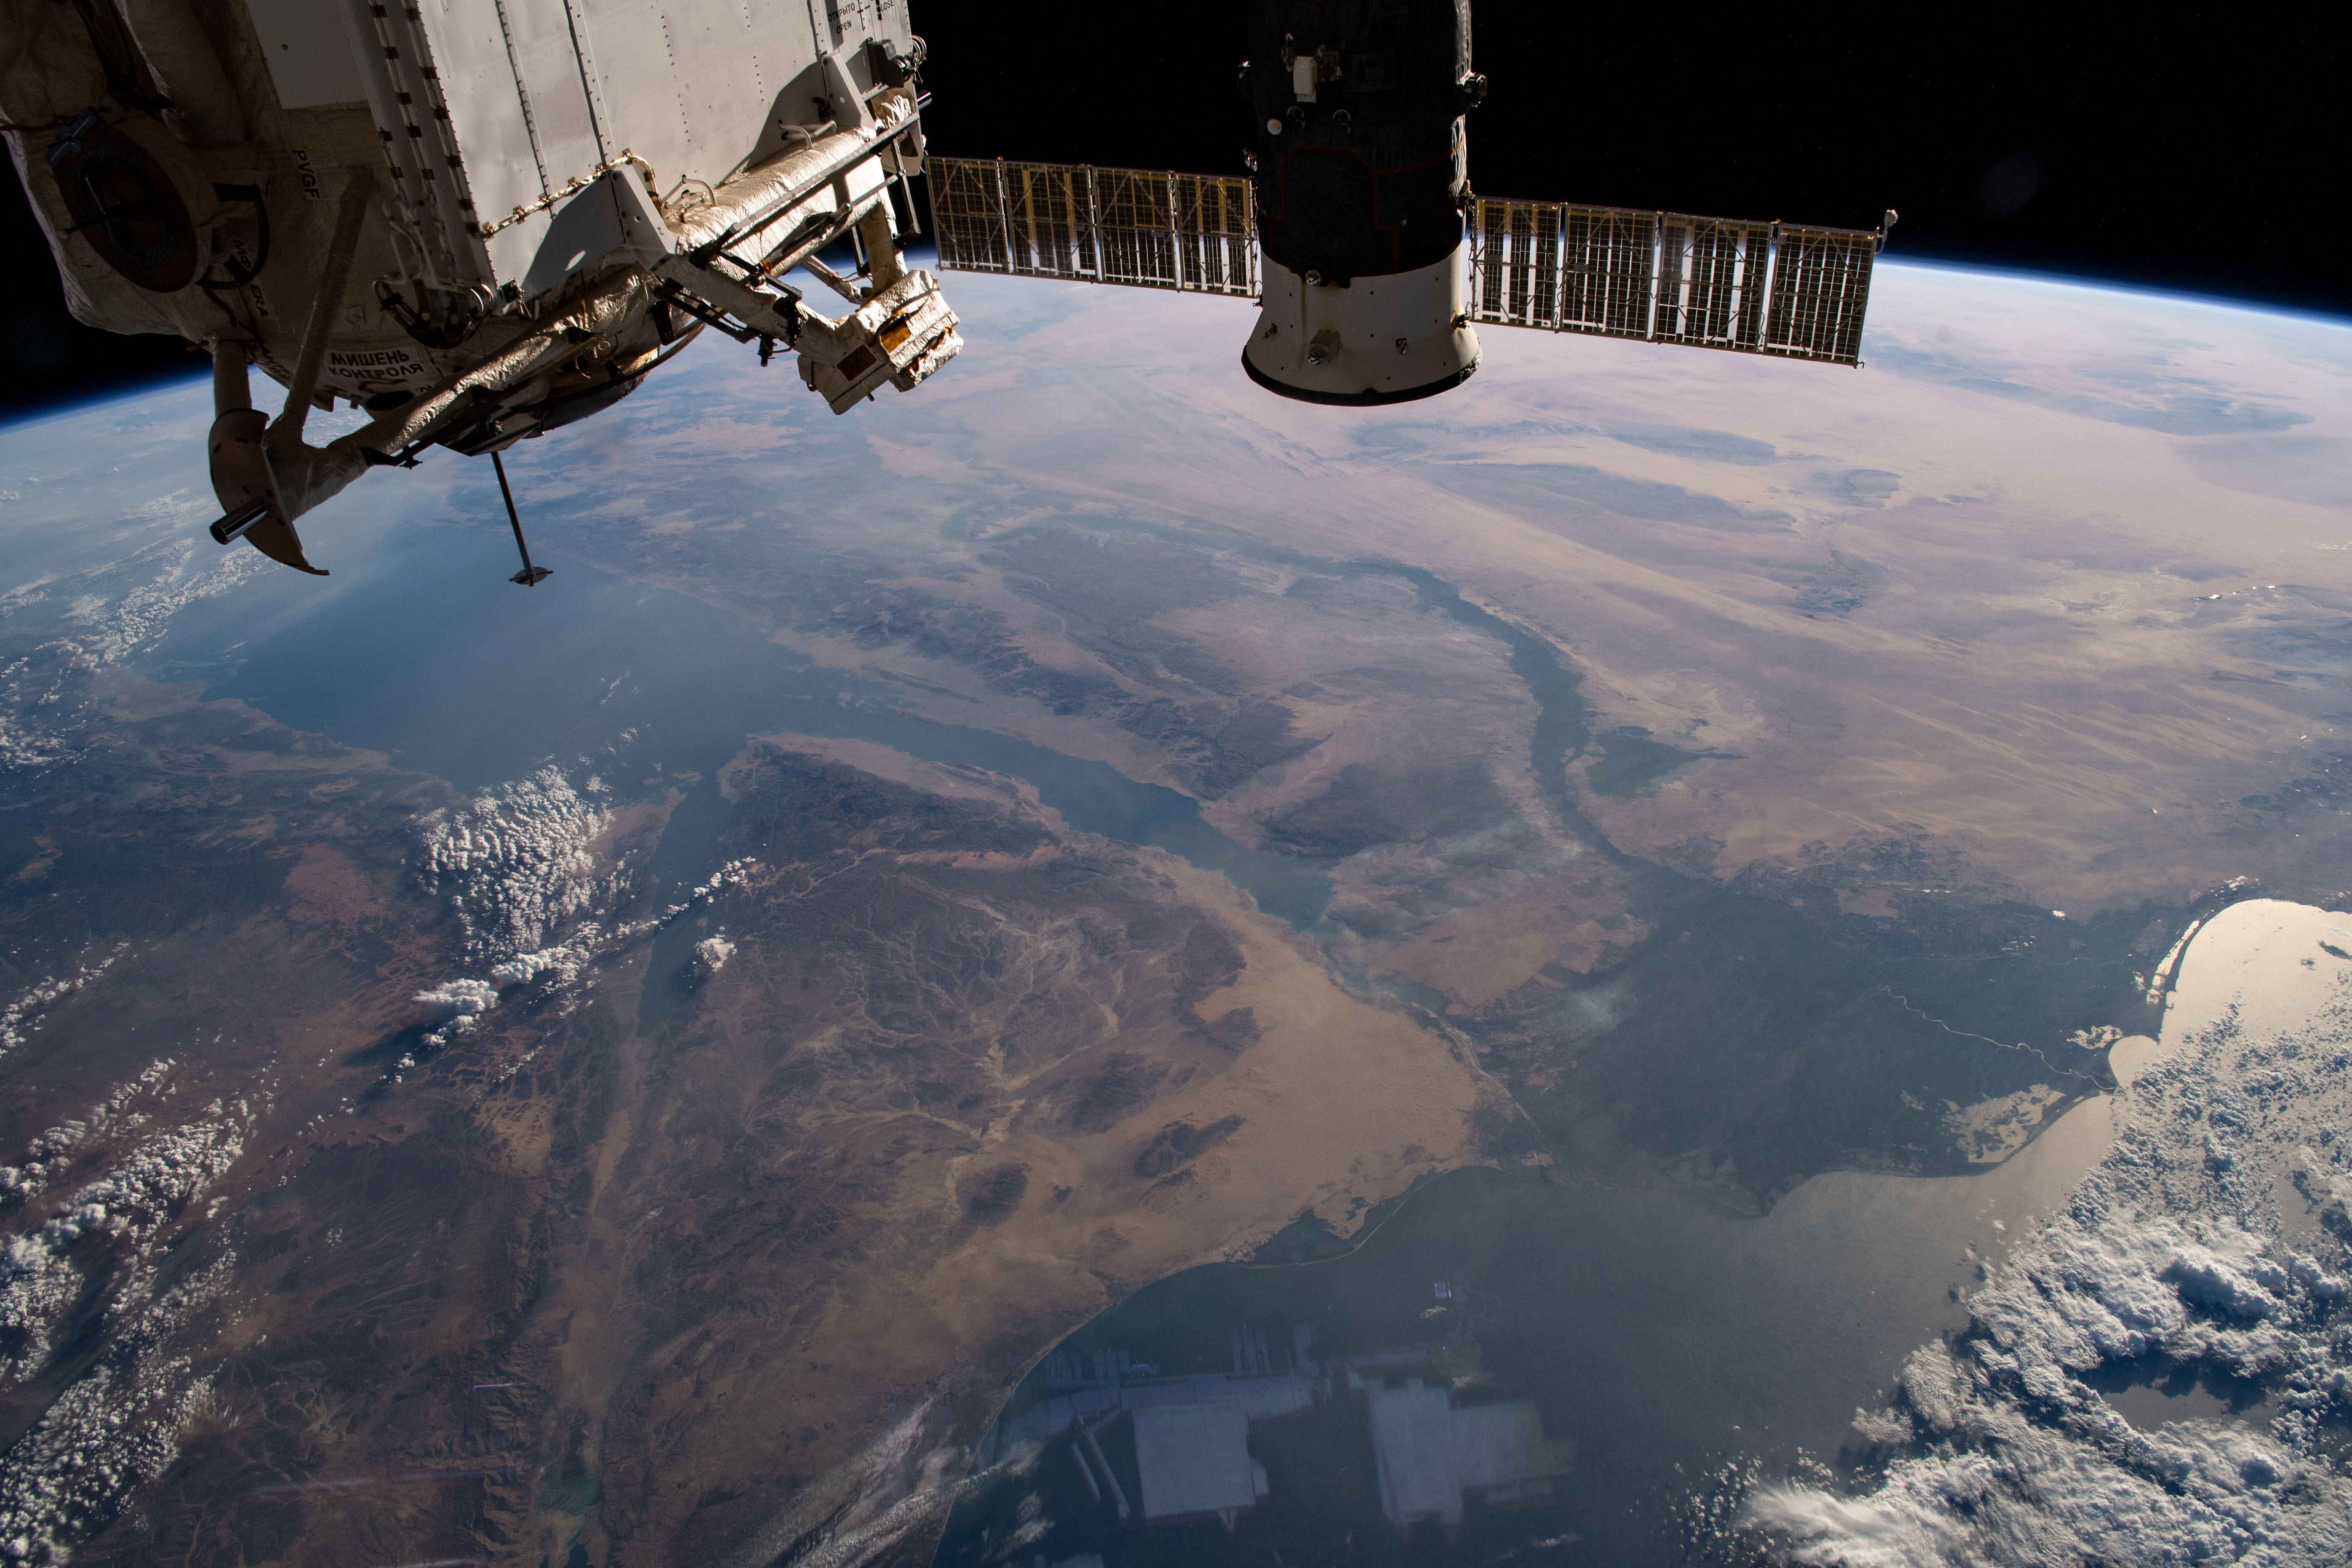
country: EGYPT
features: NILE DELTA, GULF OF SUEZ, RED SEA
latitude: 28.5
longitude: 32.5
